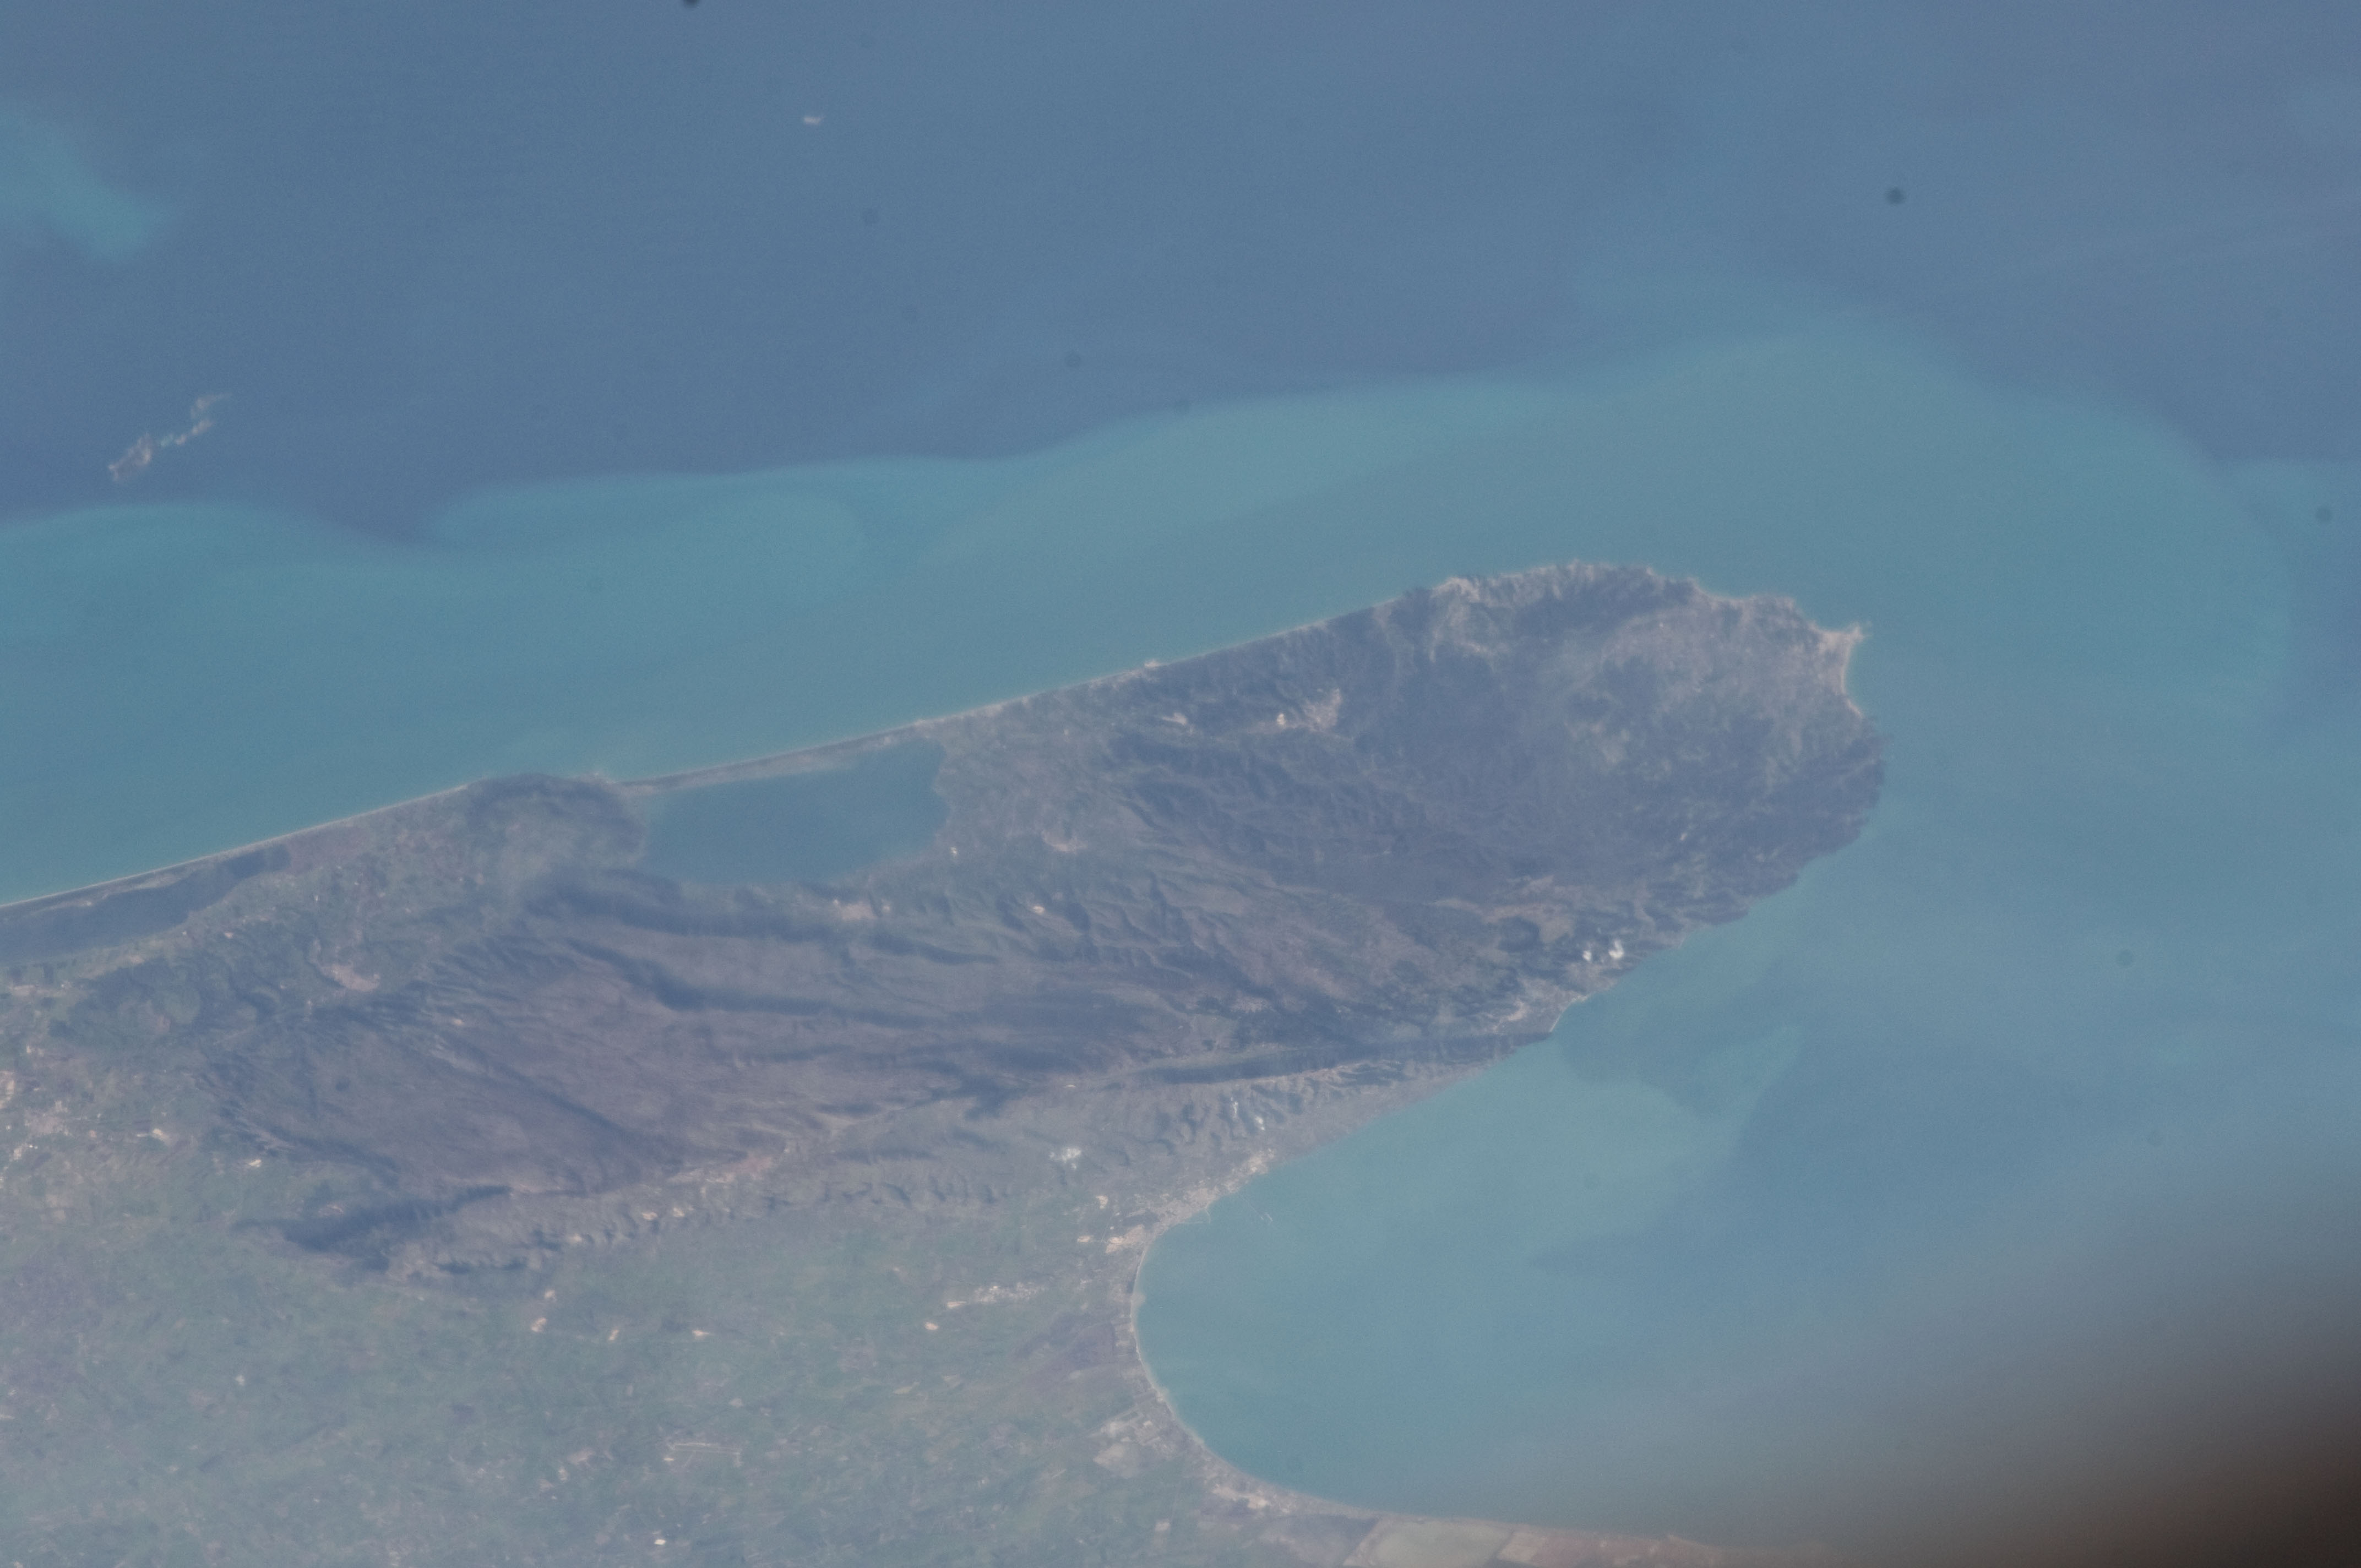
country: ITALY
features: GARGANO PENINSULA, LAKES, COAST
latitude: 41.8
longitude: 15.9
